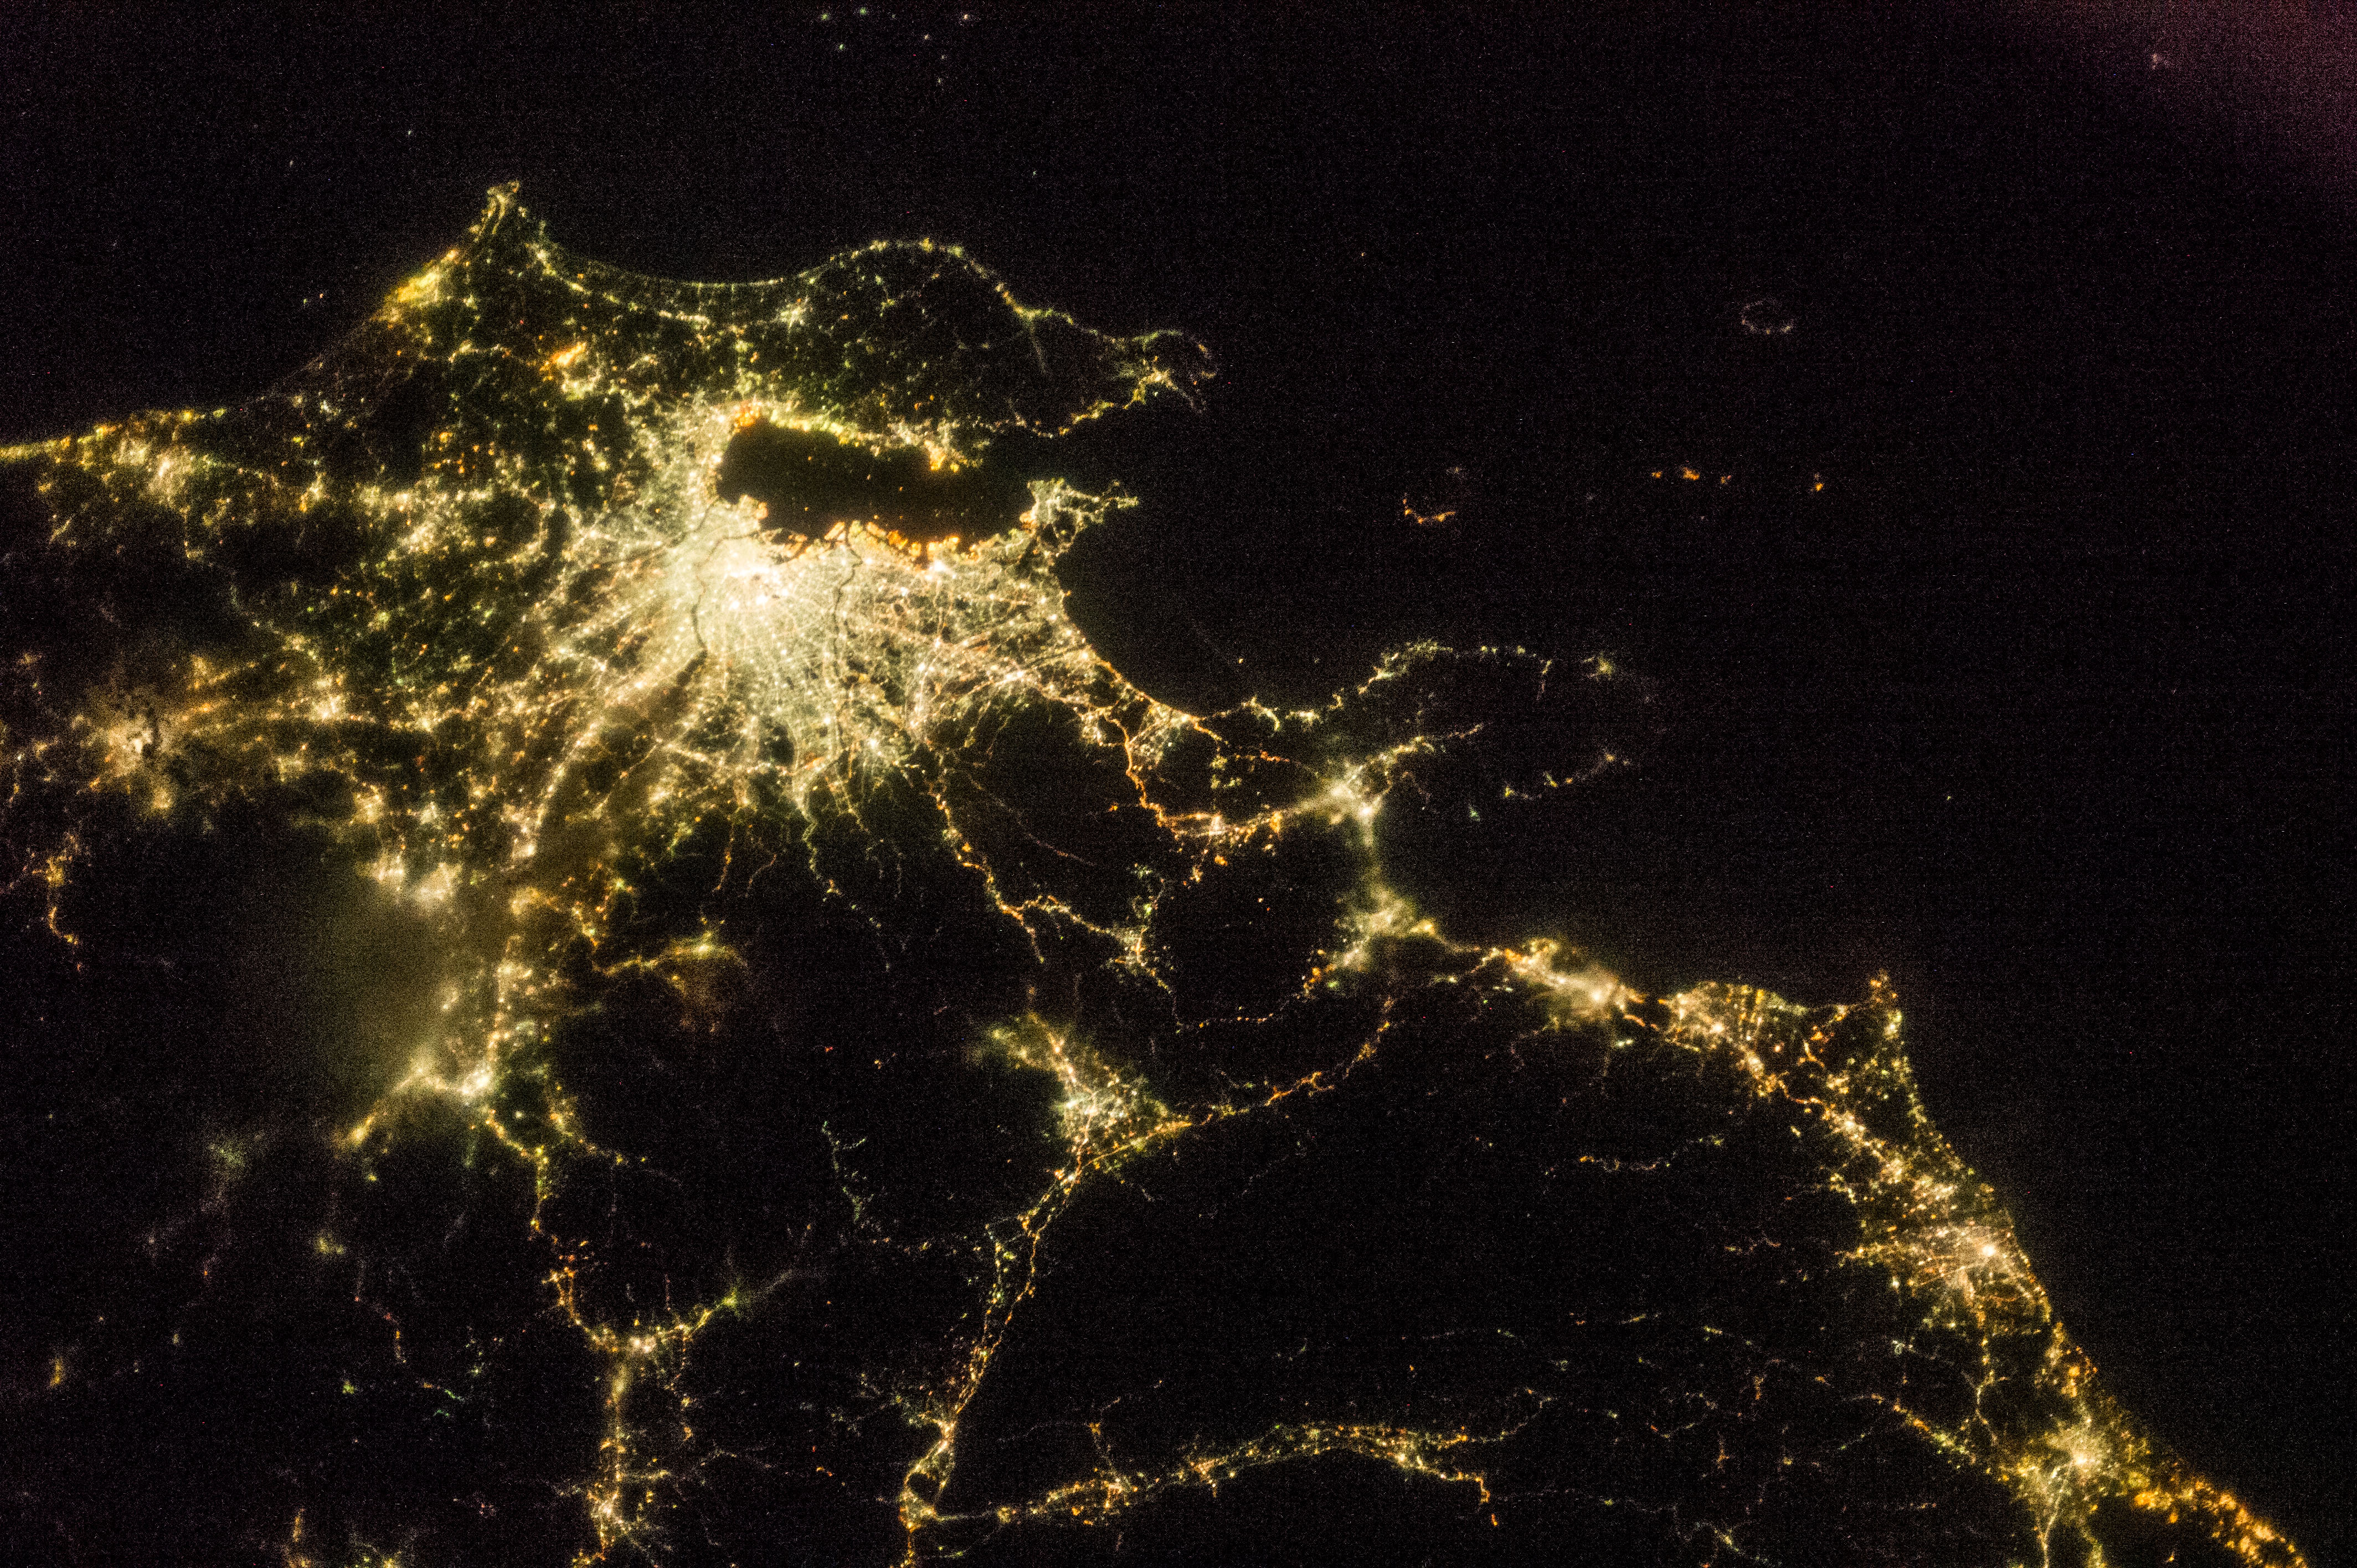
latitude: 35.6
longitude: 139.8
